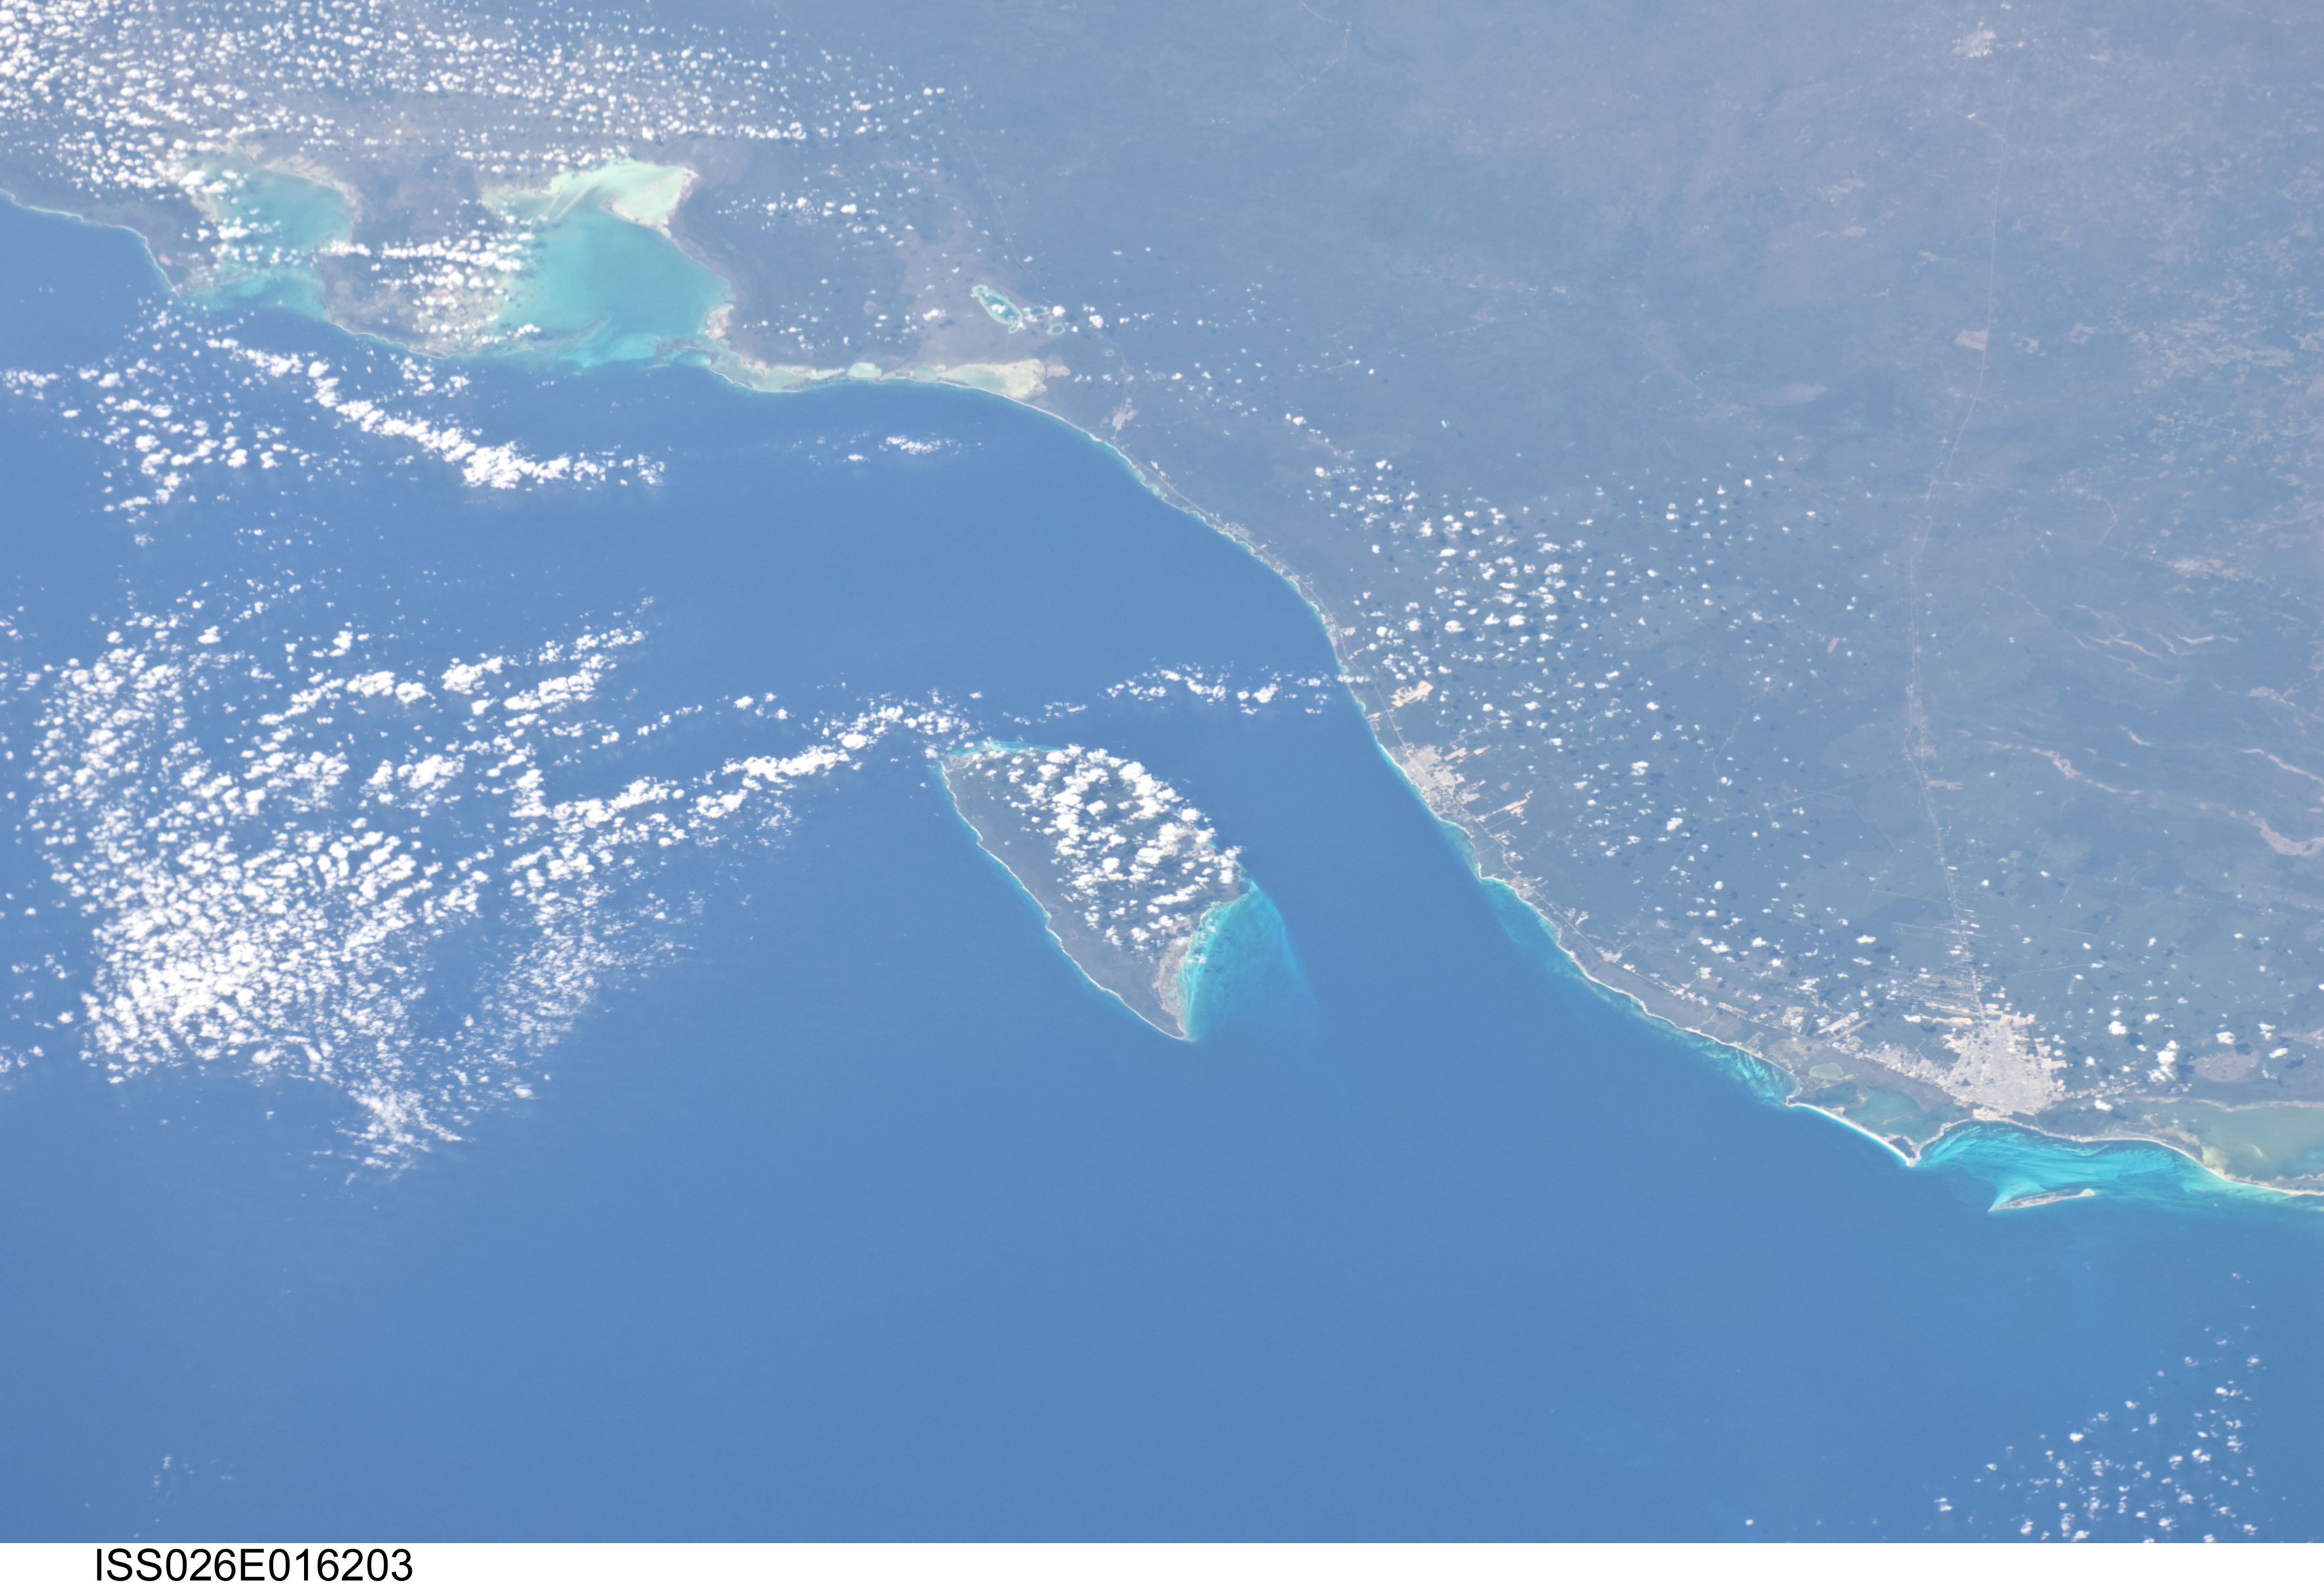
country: MEXICO
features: CARIBBEAN S., COZUMEL, NE. YUCATAN PEN., CANCUN, PLAYA DEL CARMEN, SNAKE KEY
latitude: 20.5
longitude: -87.0
